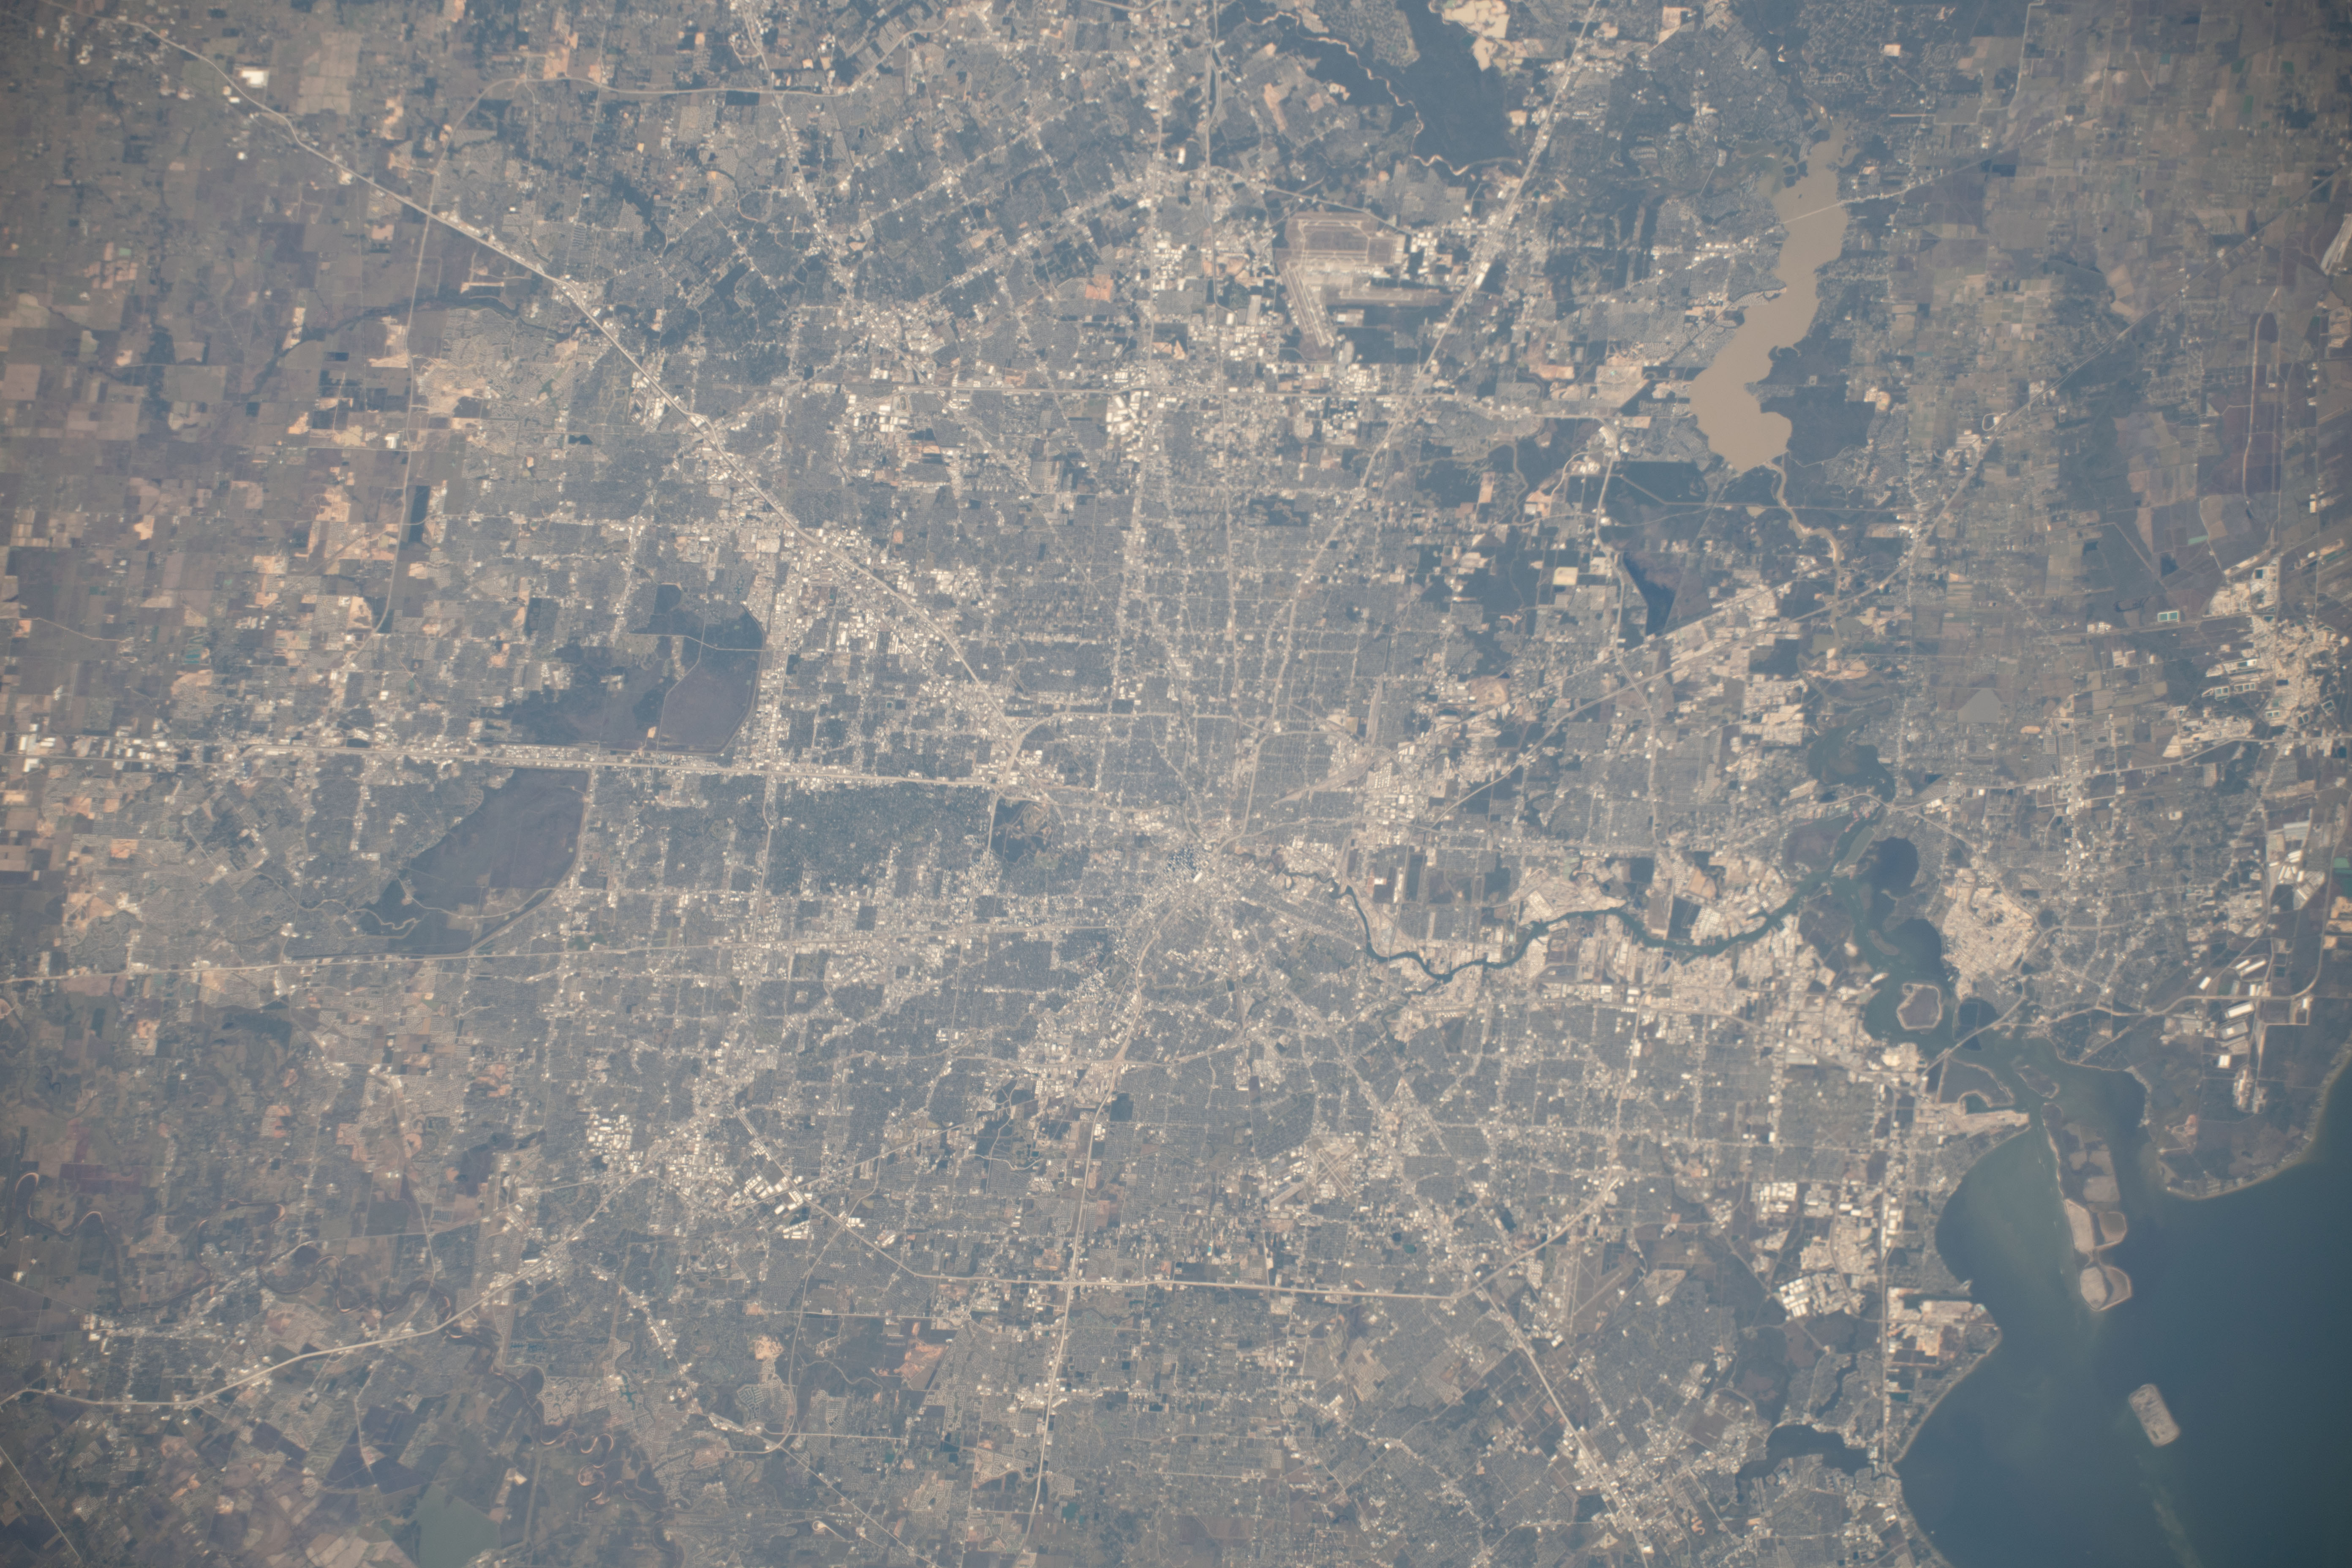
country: USA-TEXAS
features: HOUSTON
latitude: 29.8
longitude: -95.4
